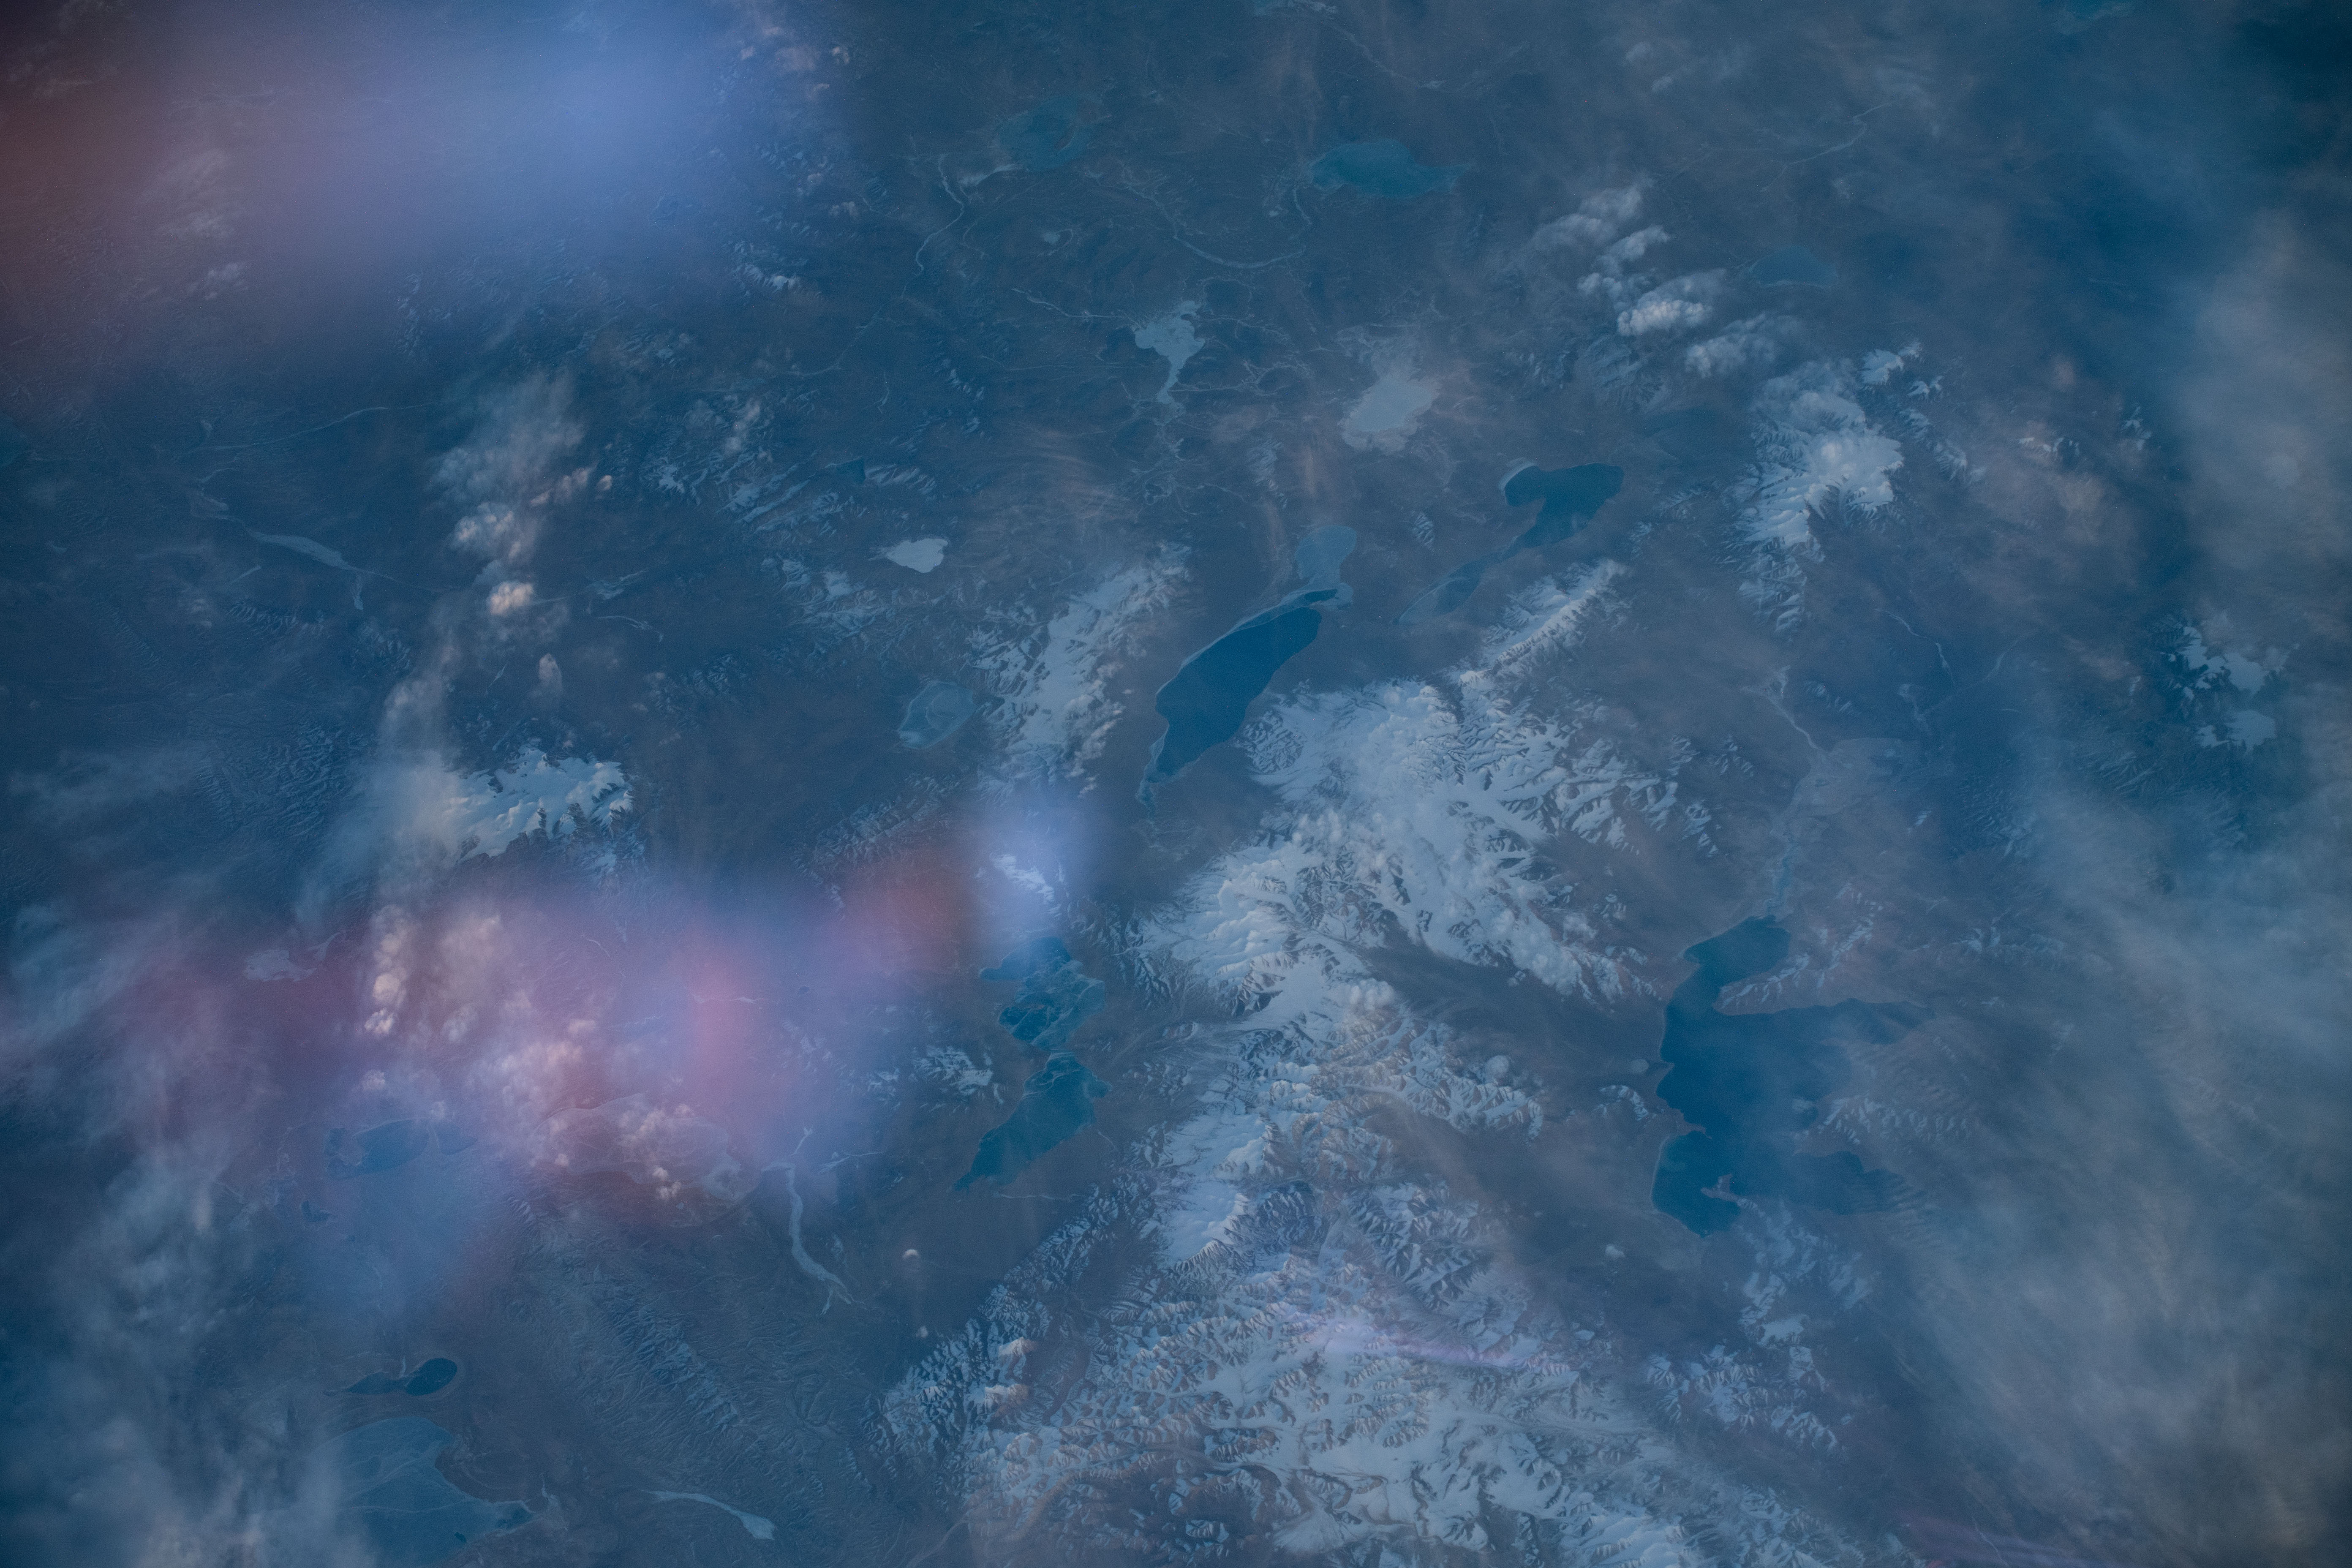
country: CHINA
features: LUMAJANGDONG CO, QINGCHE LAKE, LUOTUO LAKE, MERMAR CO, ARU CO
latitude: 34.2
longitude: 82.2
